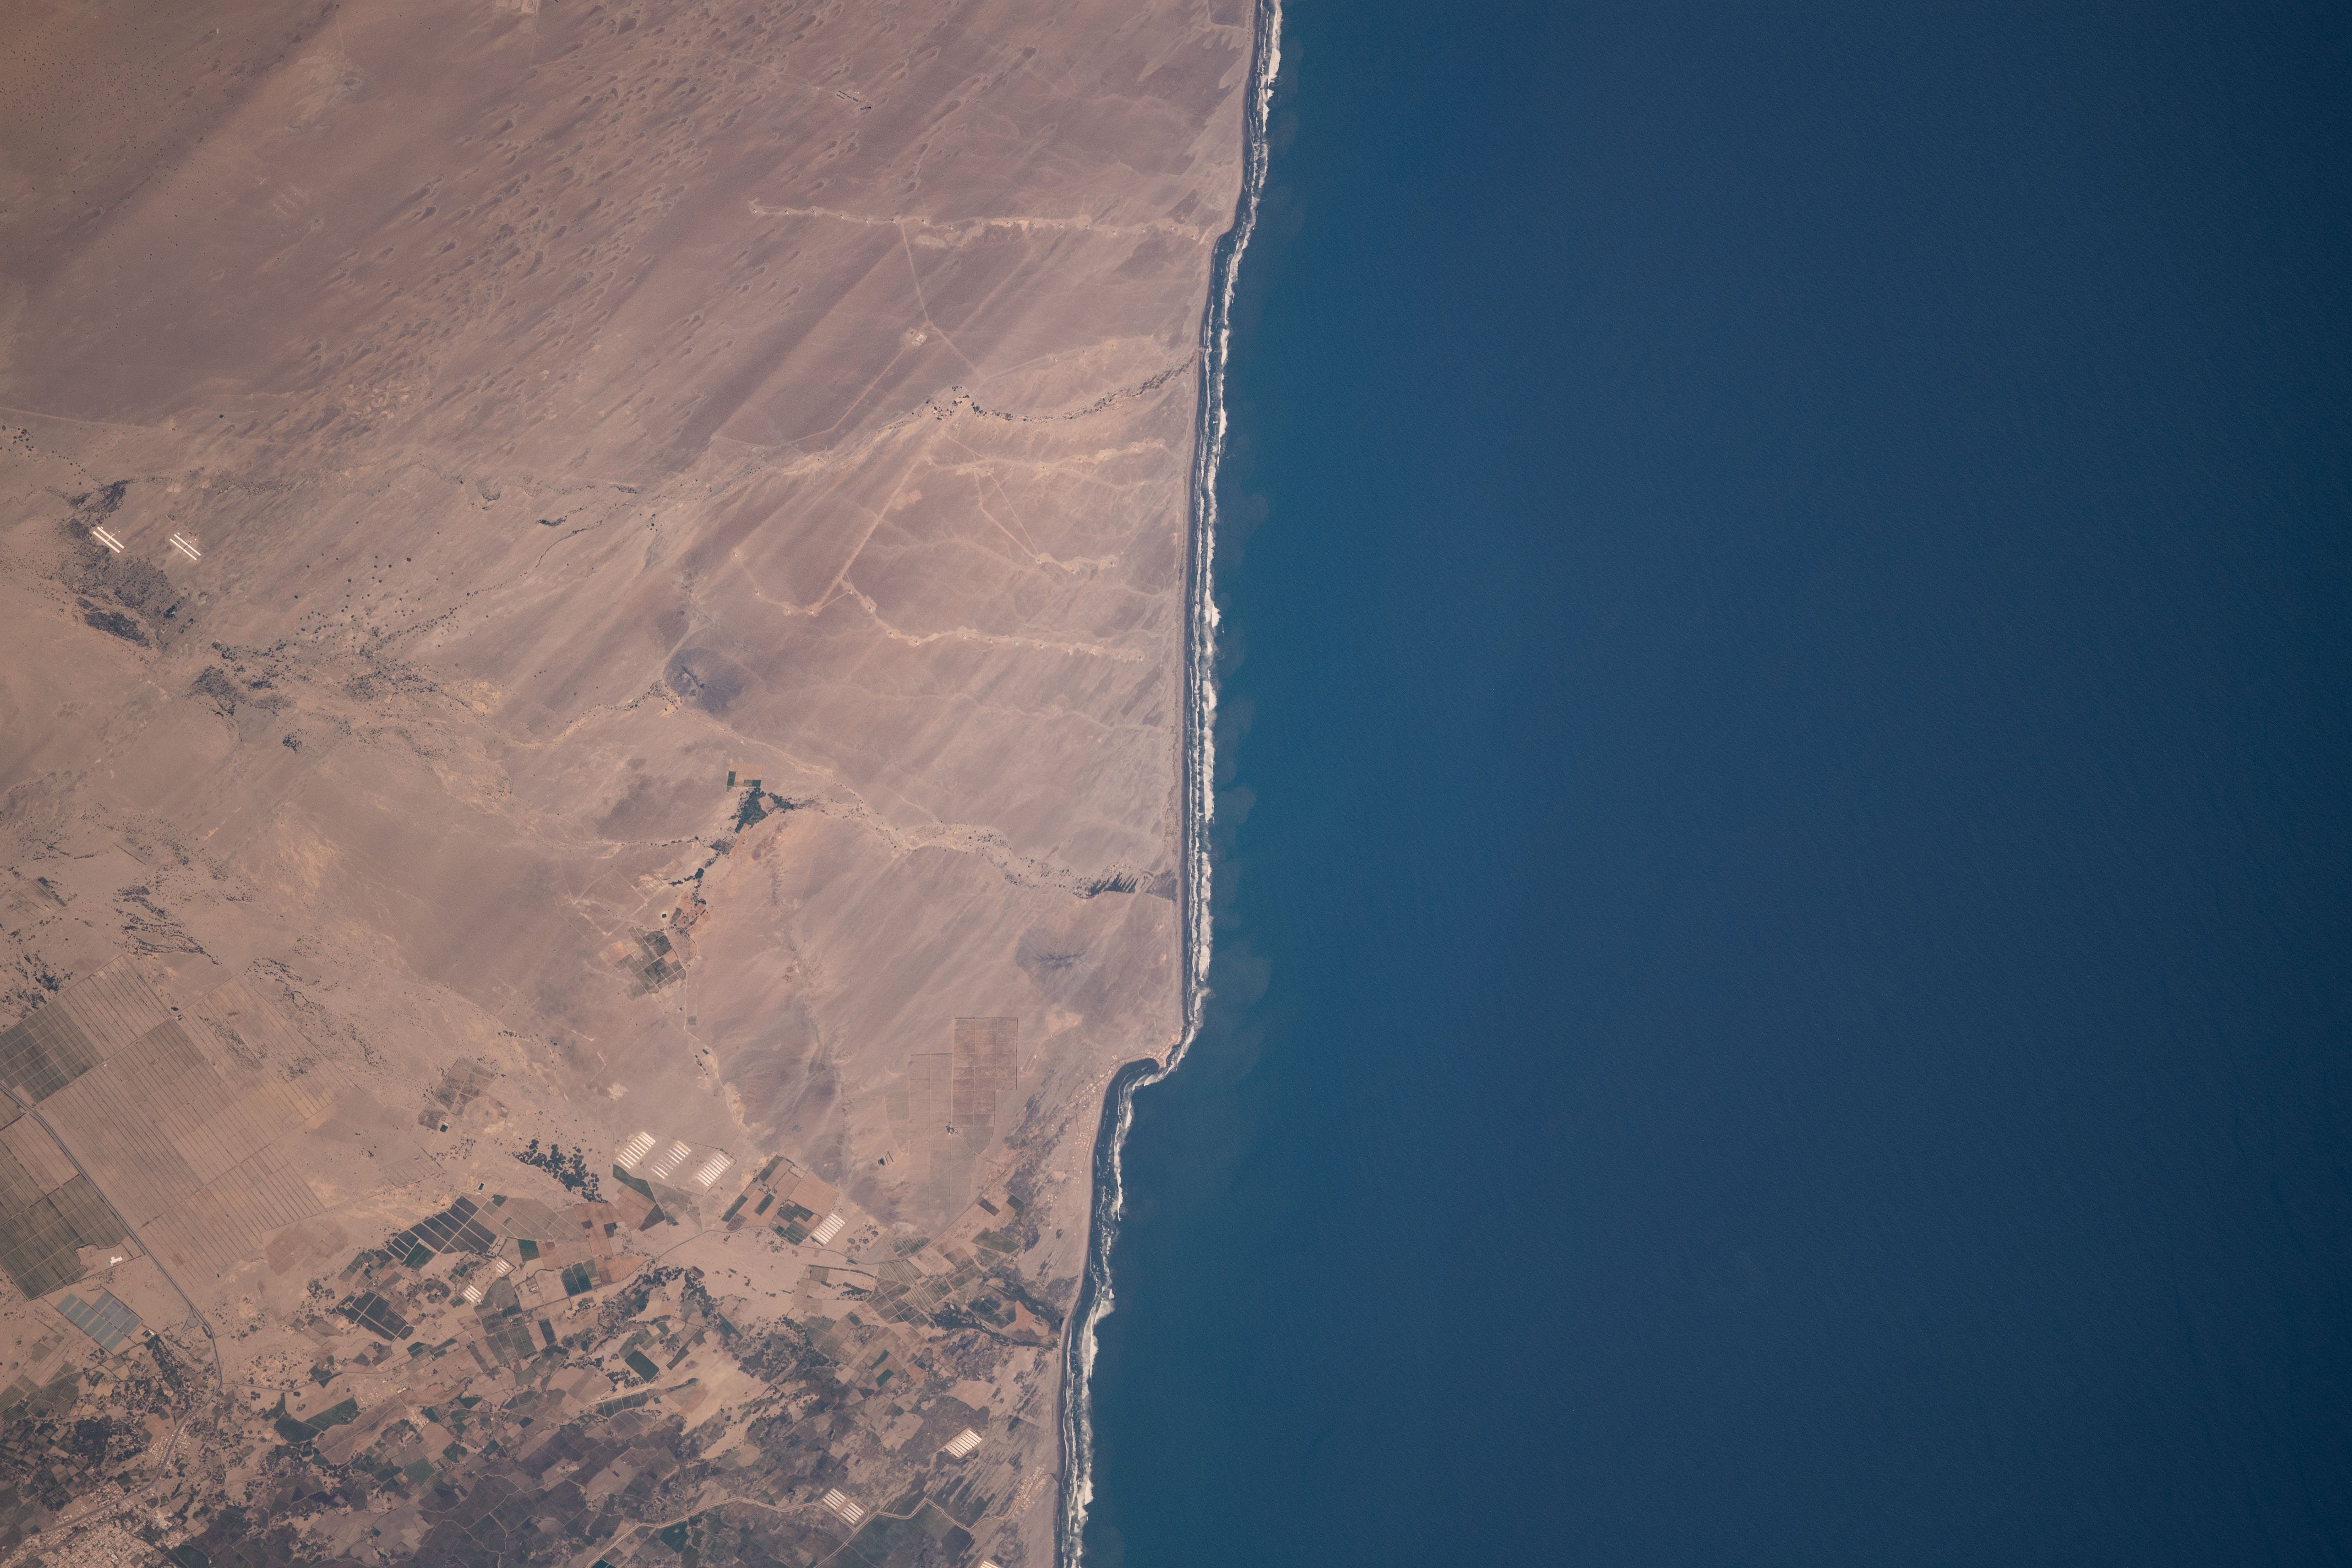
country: PERU
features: COASTLINE
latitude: -7.5
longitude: -79.5
